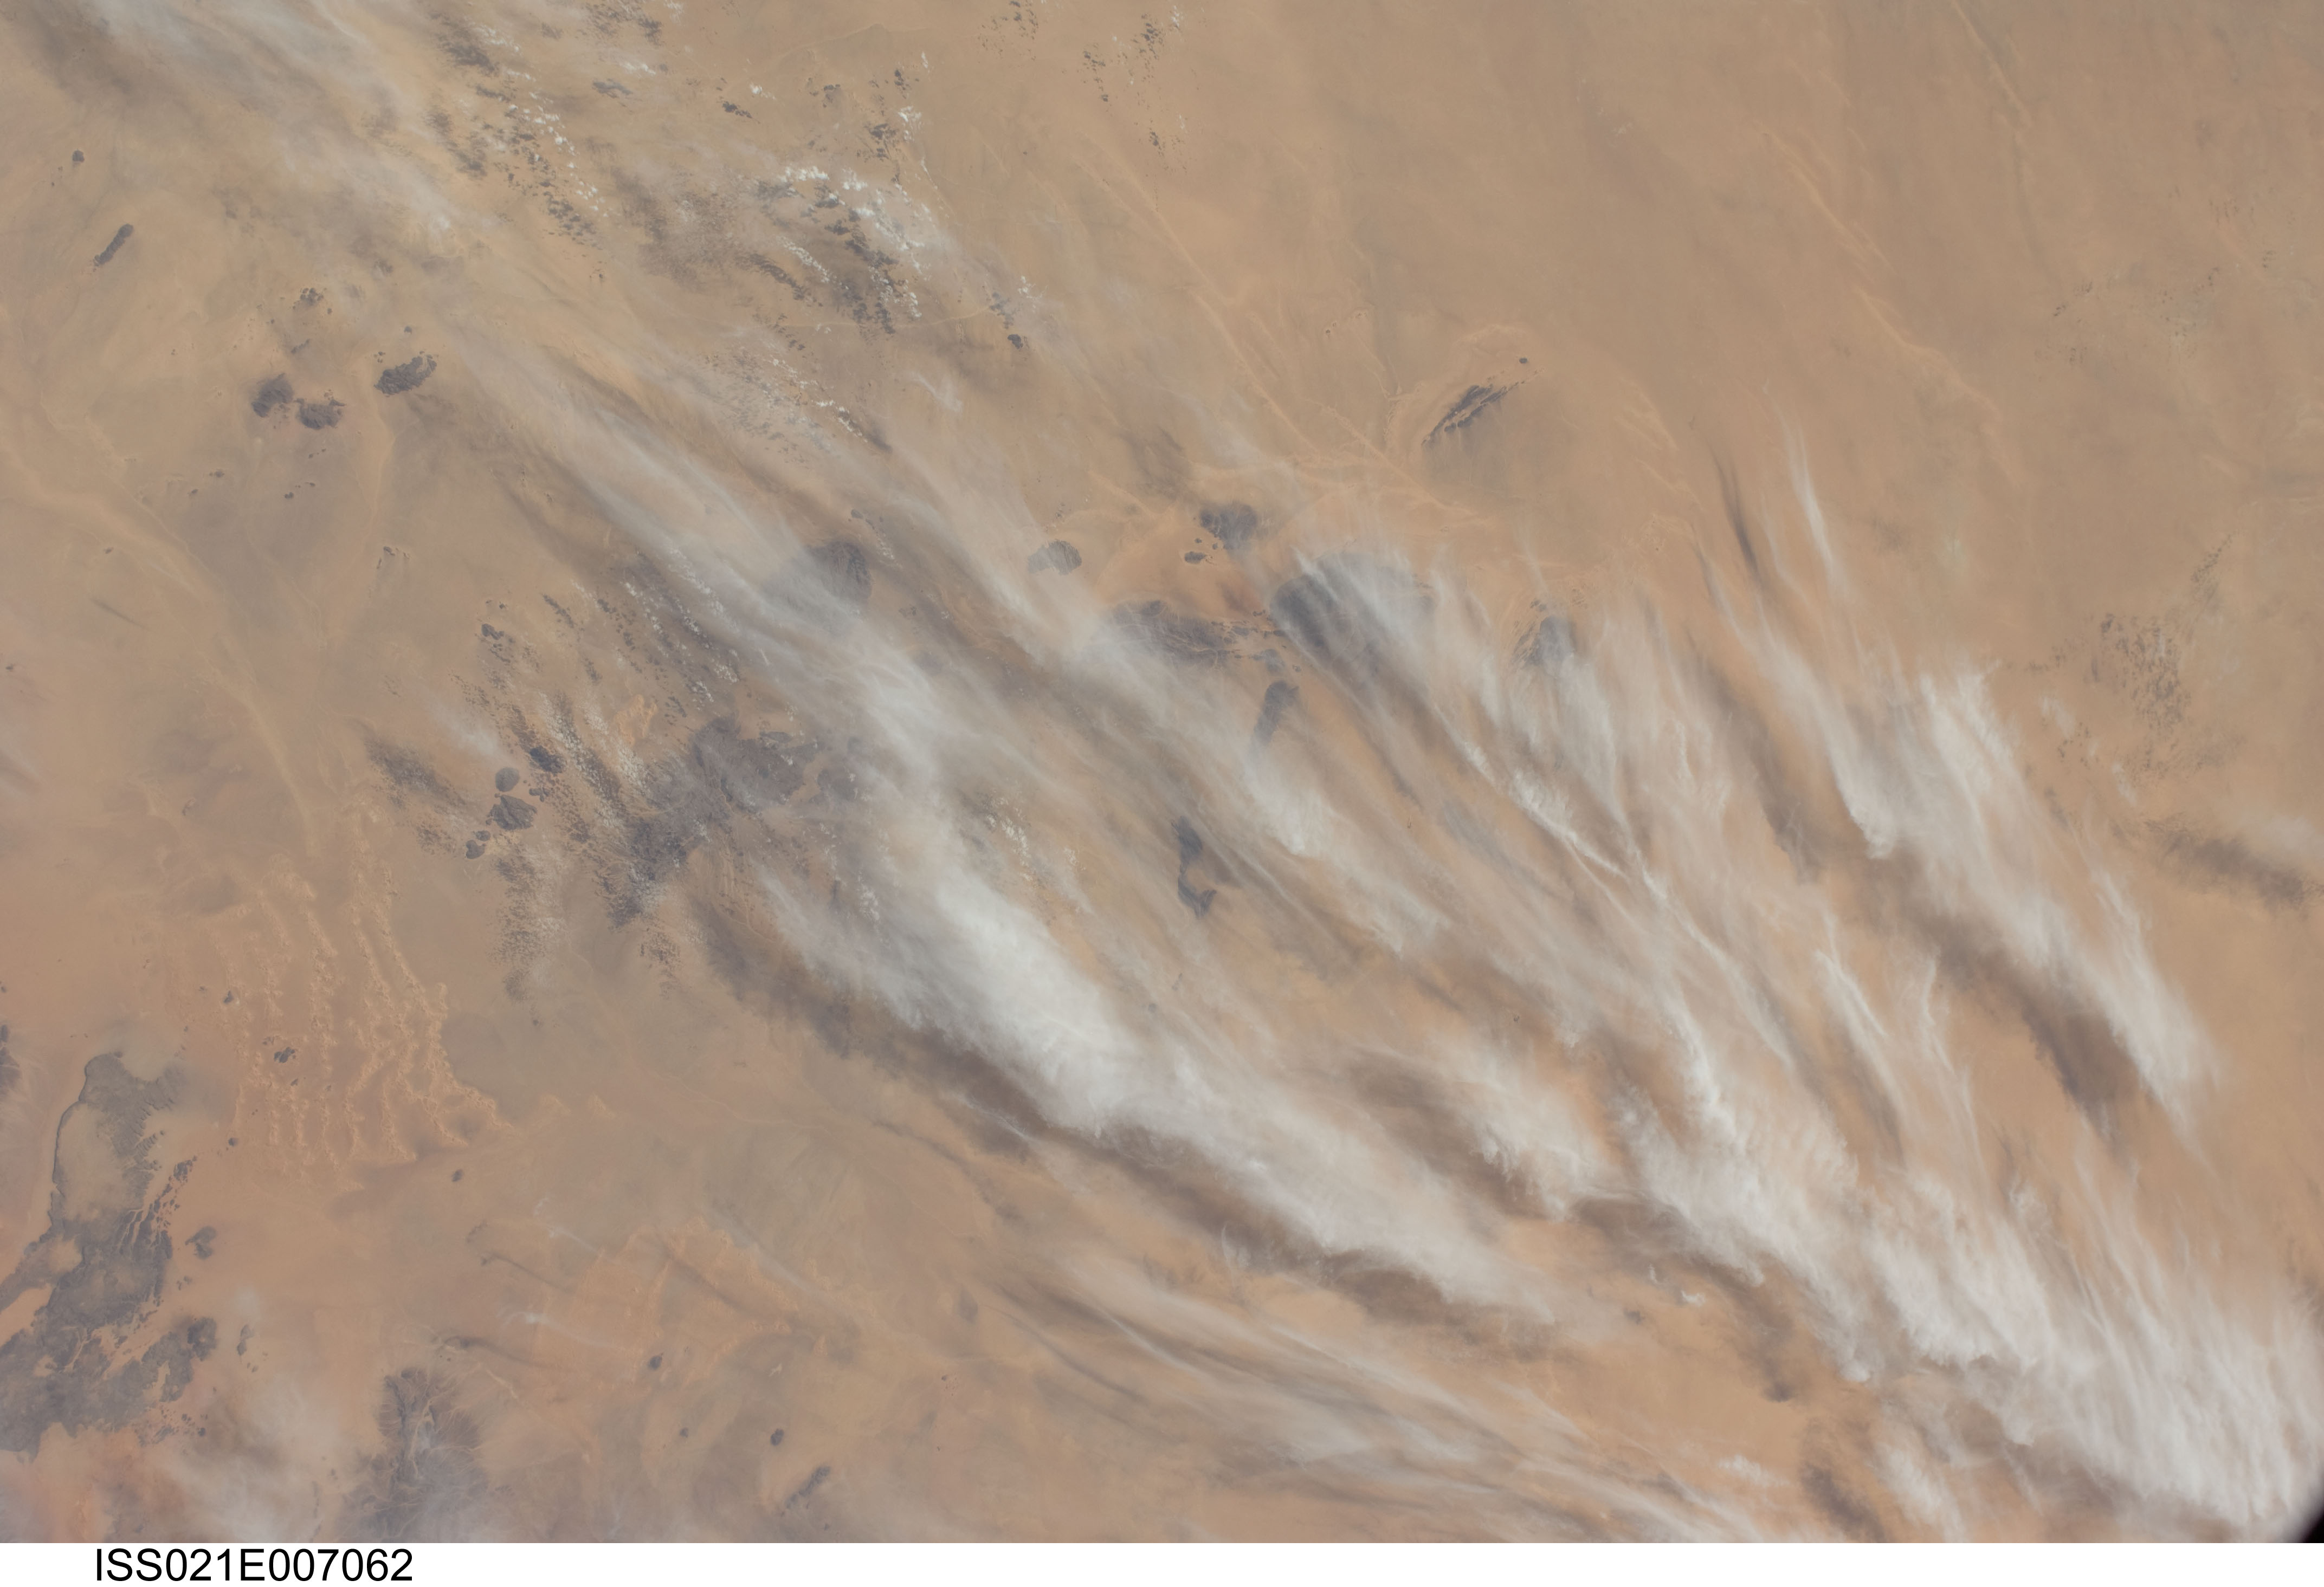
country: ALGERIA
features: MEGAFAN APEXES, ERG AFARAG
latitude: 24.1
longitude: 2.6
